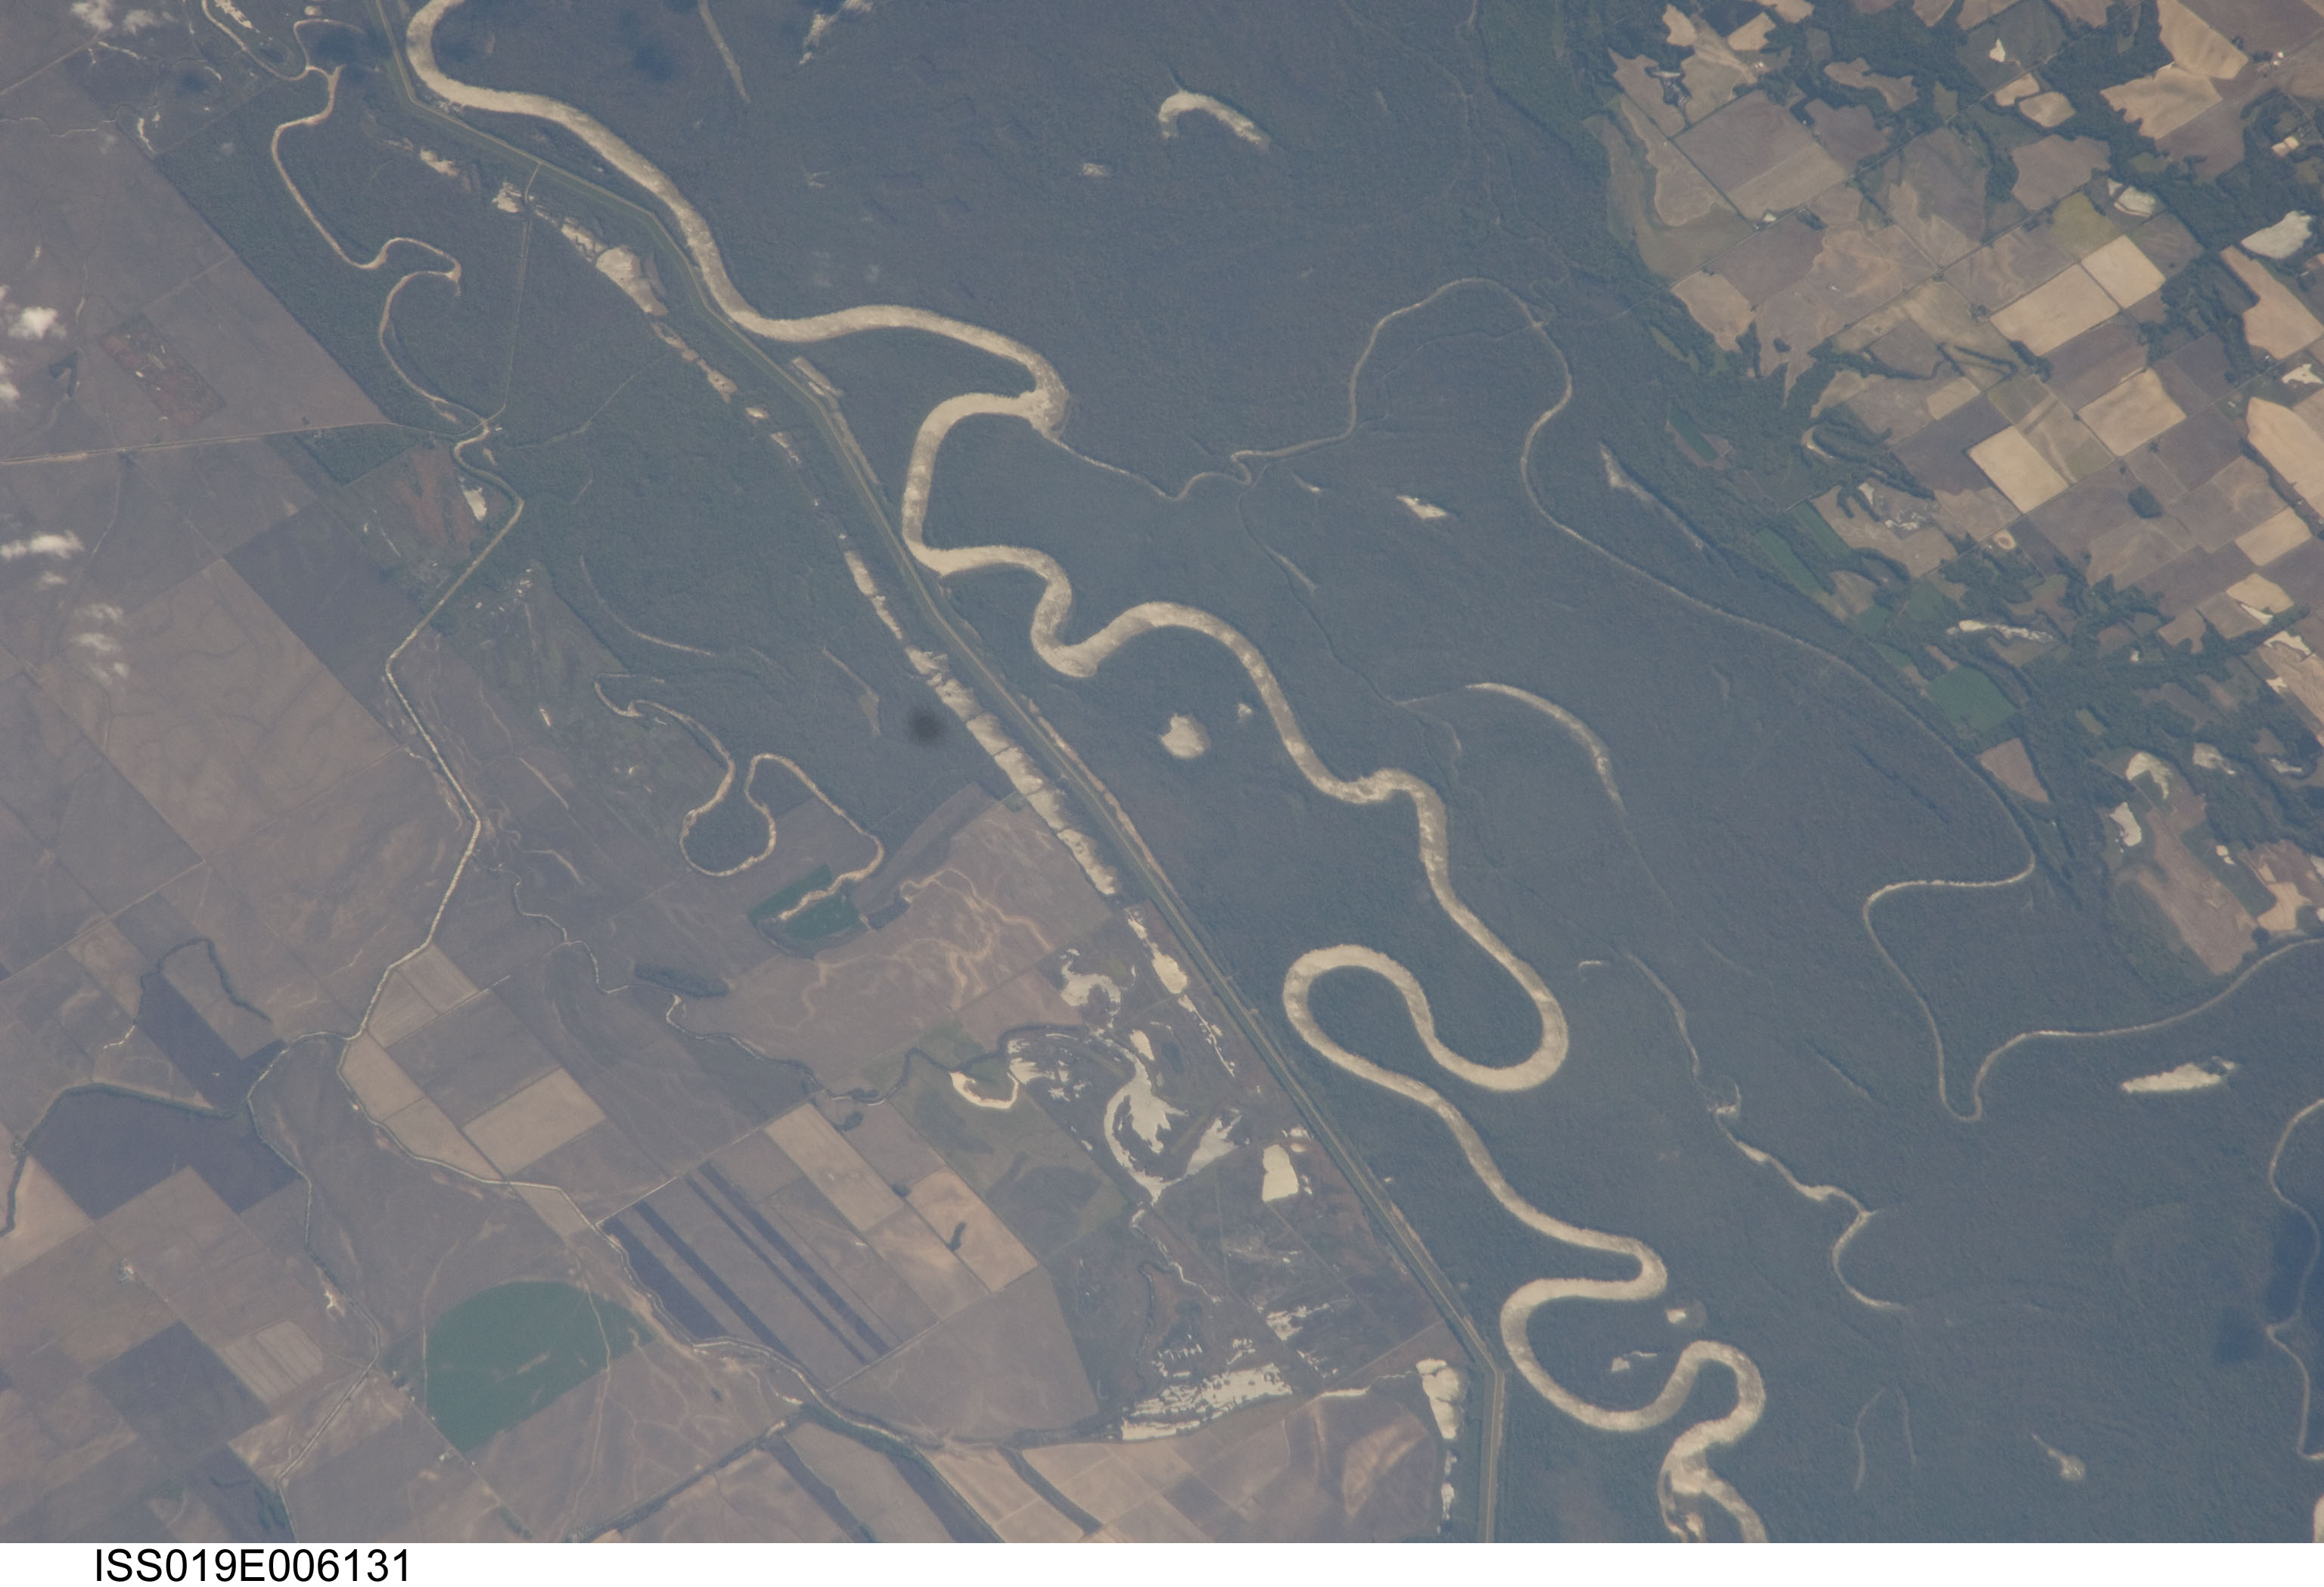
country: USA-ARKANSAS
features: CHANNELS AND MARSH WEST OF MISSISSIPPI
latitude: 34.3
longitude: -91.1
